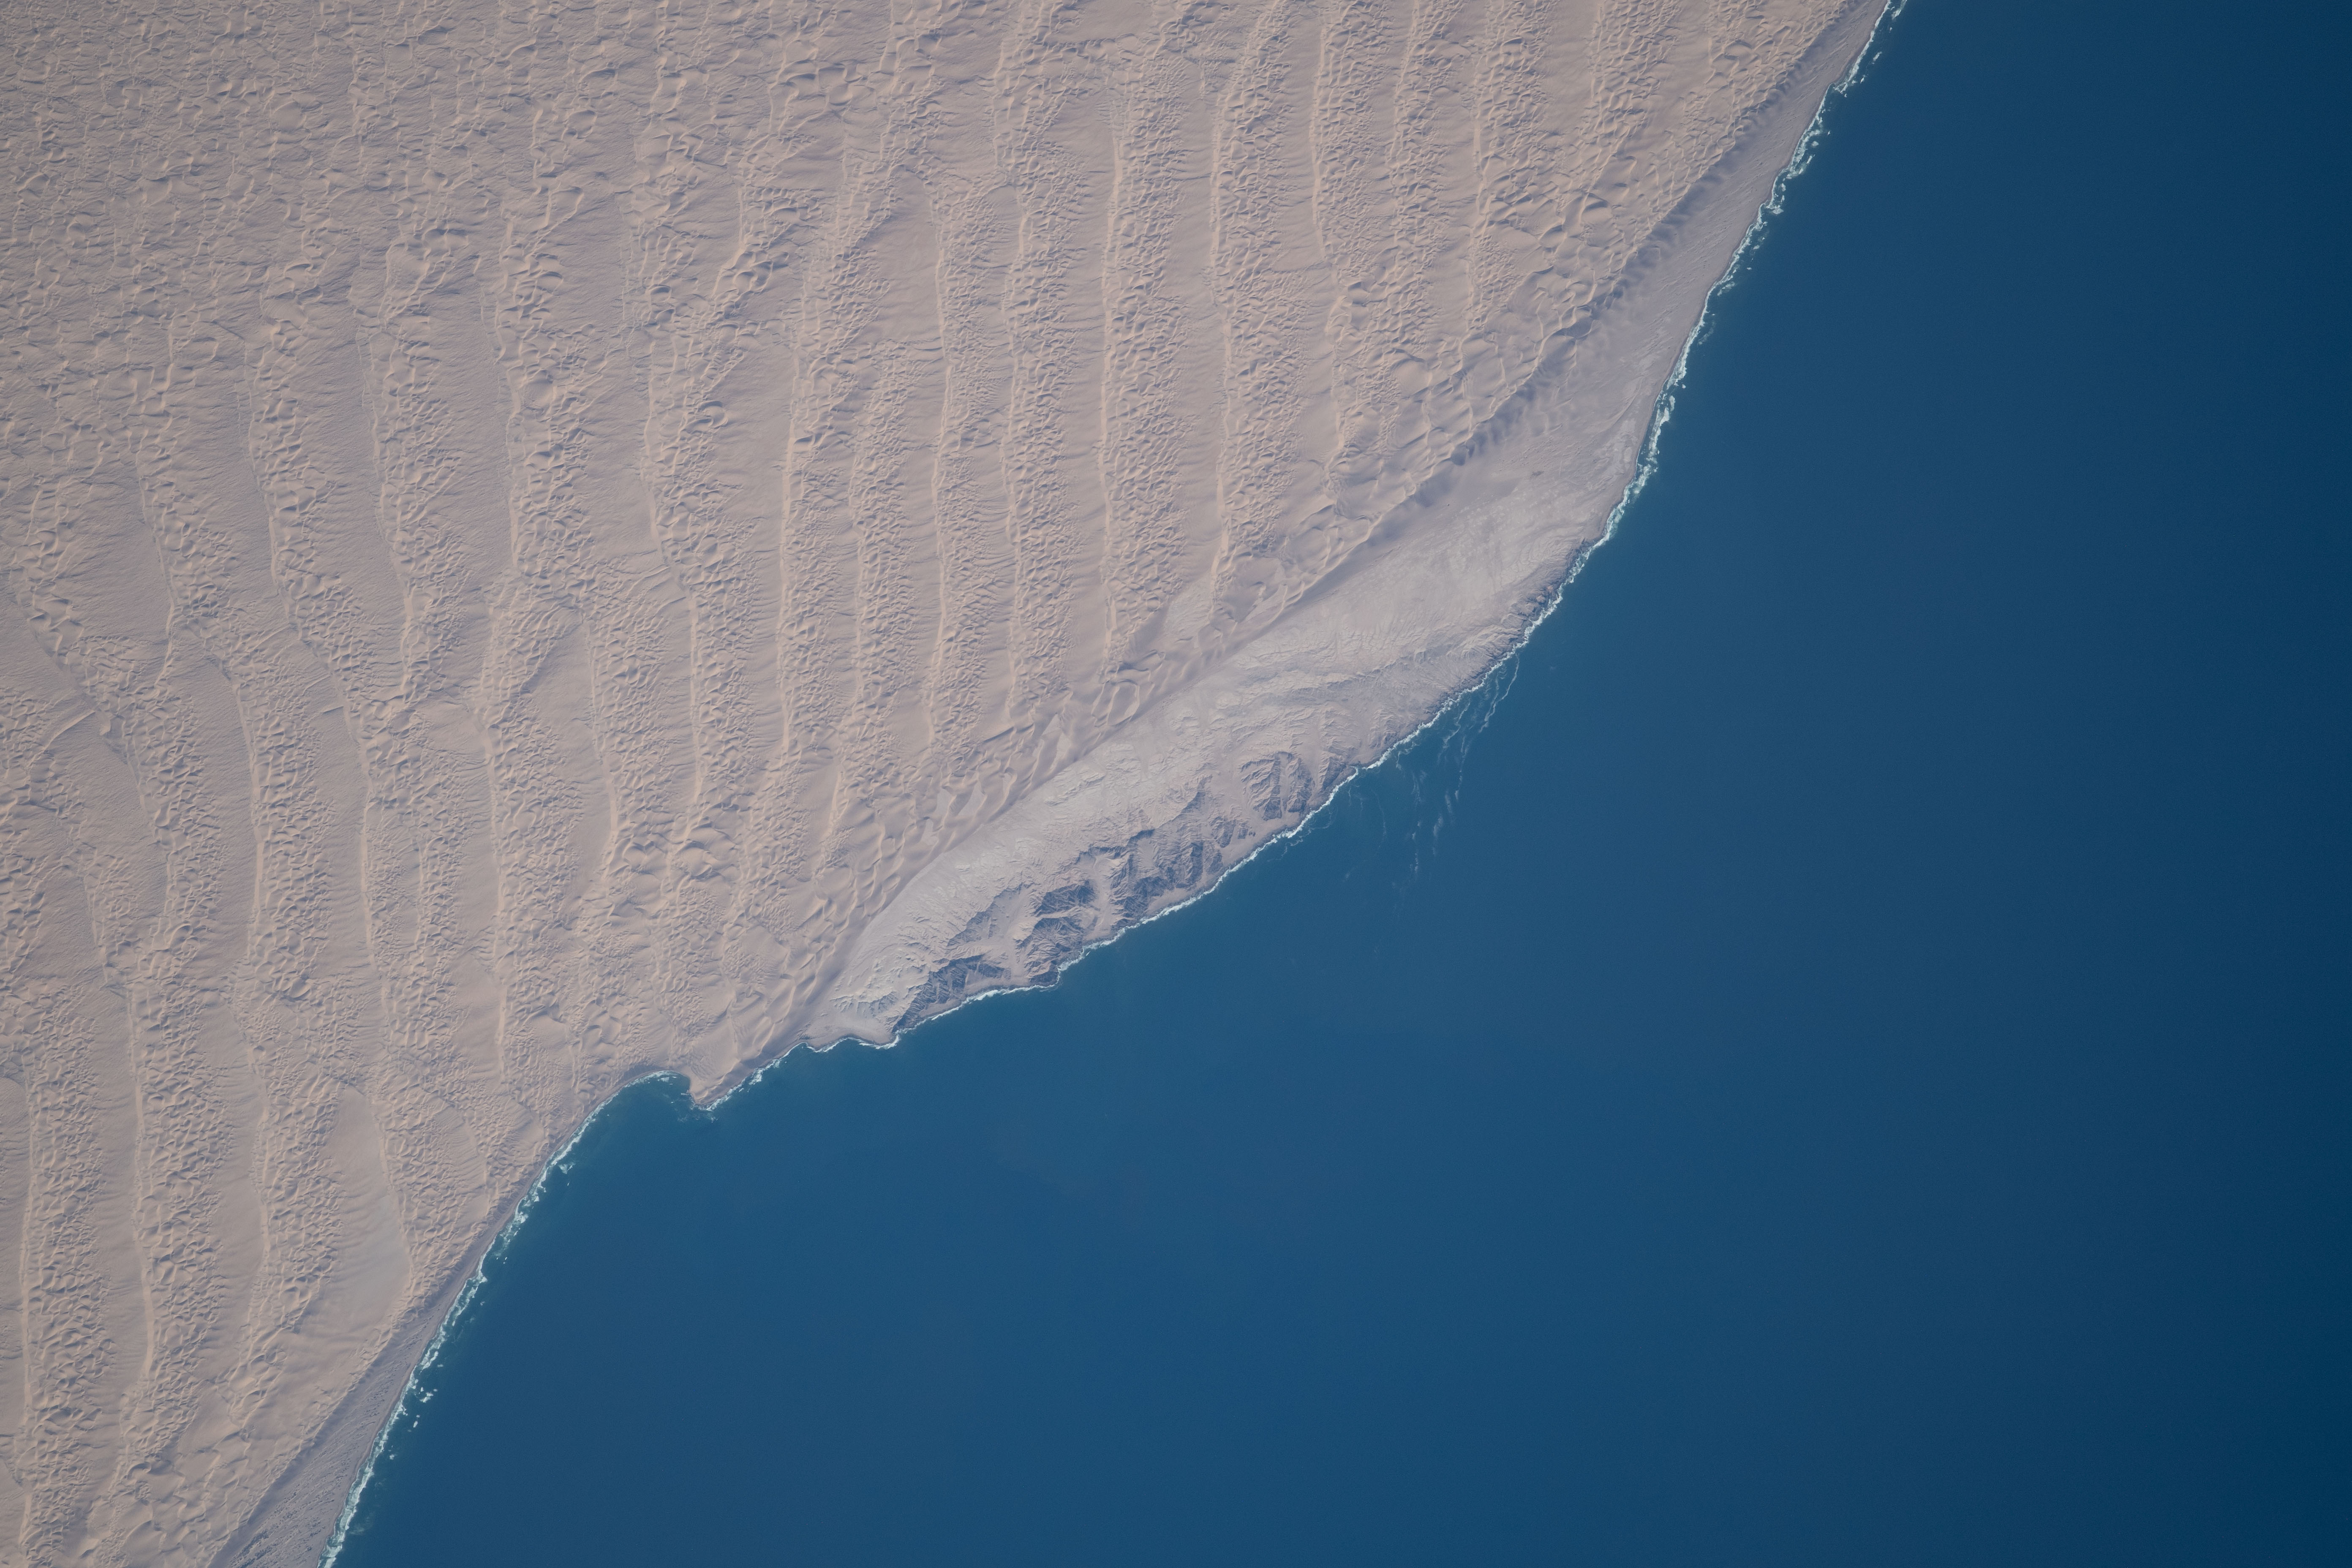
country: NAMIBIA
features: SADDLE HILL, NAMIB DESERT
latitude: -25.9
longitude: 14.9
